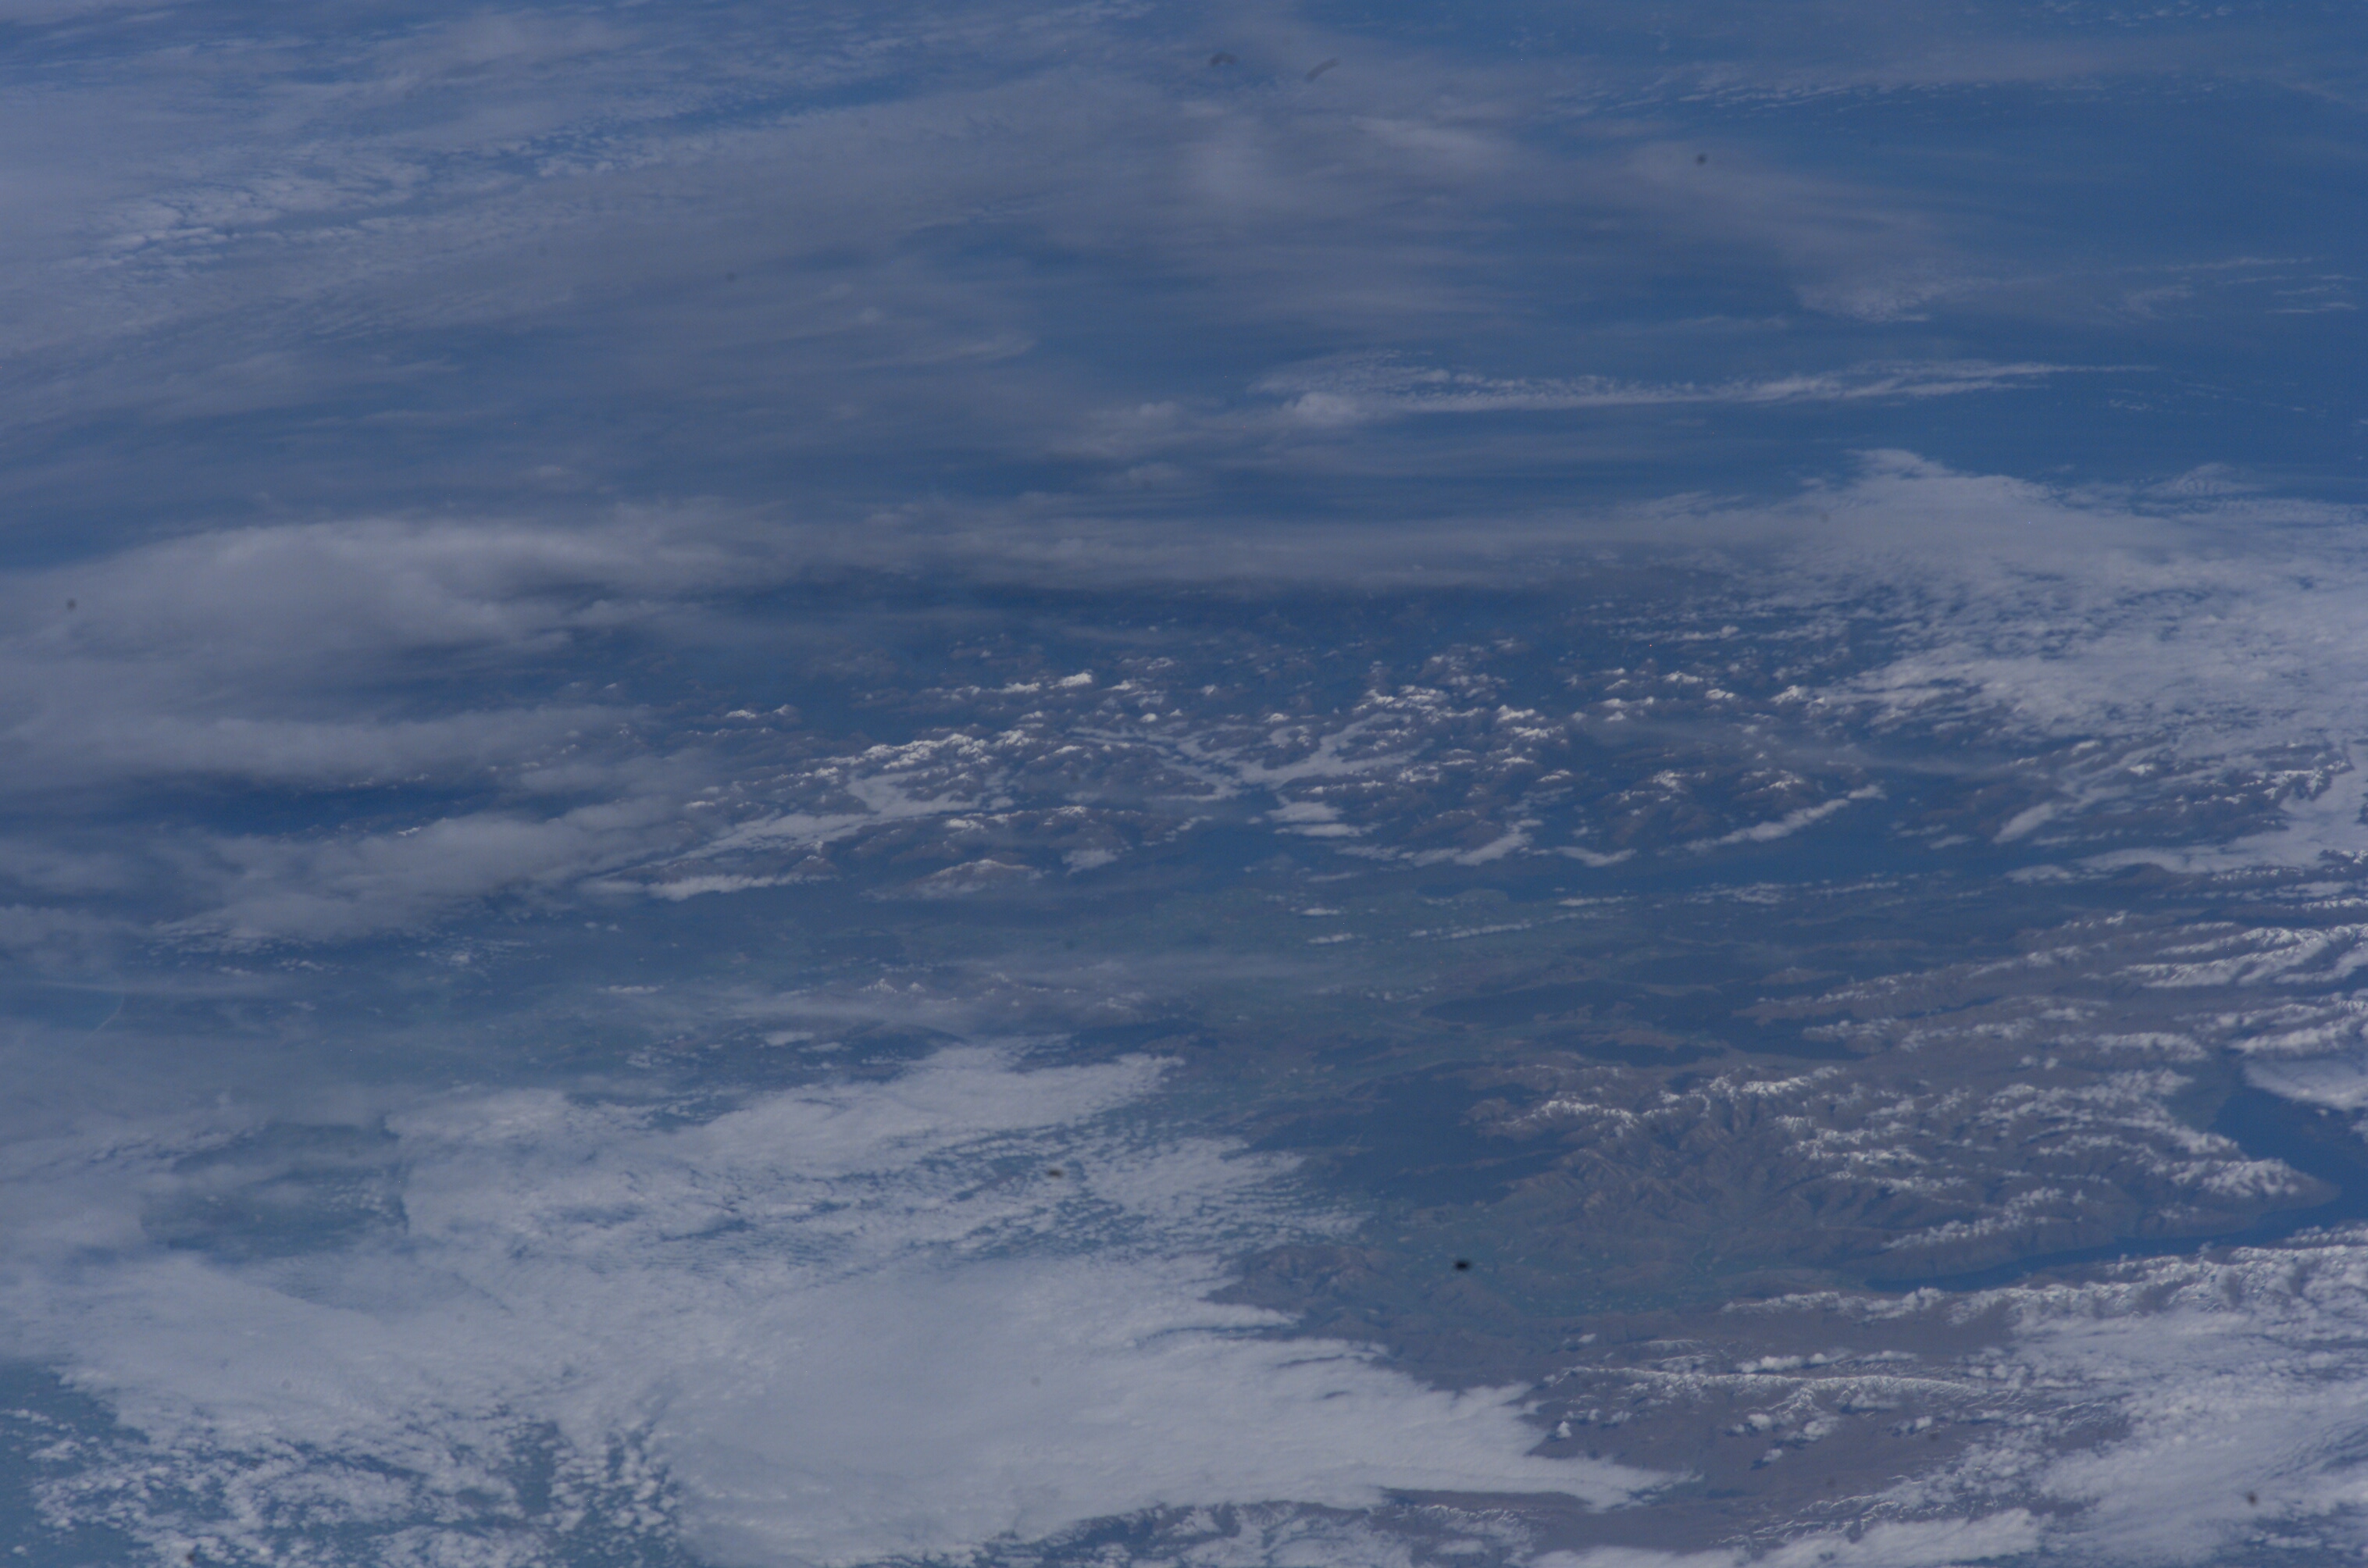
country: NEW ZEALAND-SI
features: L. TE ANAU, LIVINGSTON MTS.
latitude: -45.0
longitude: 167.5
